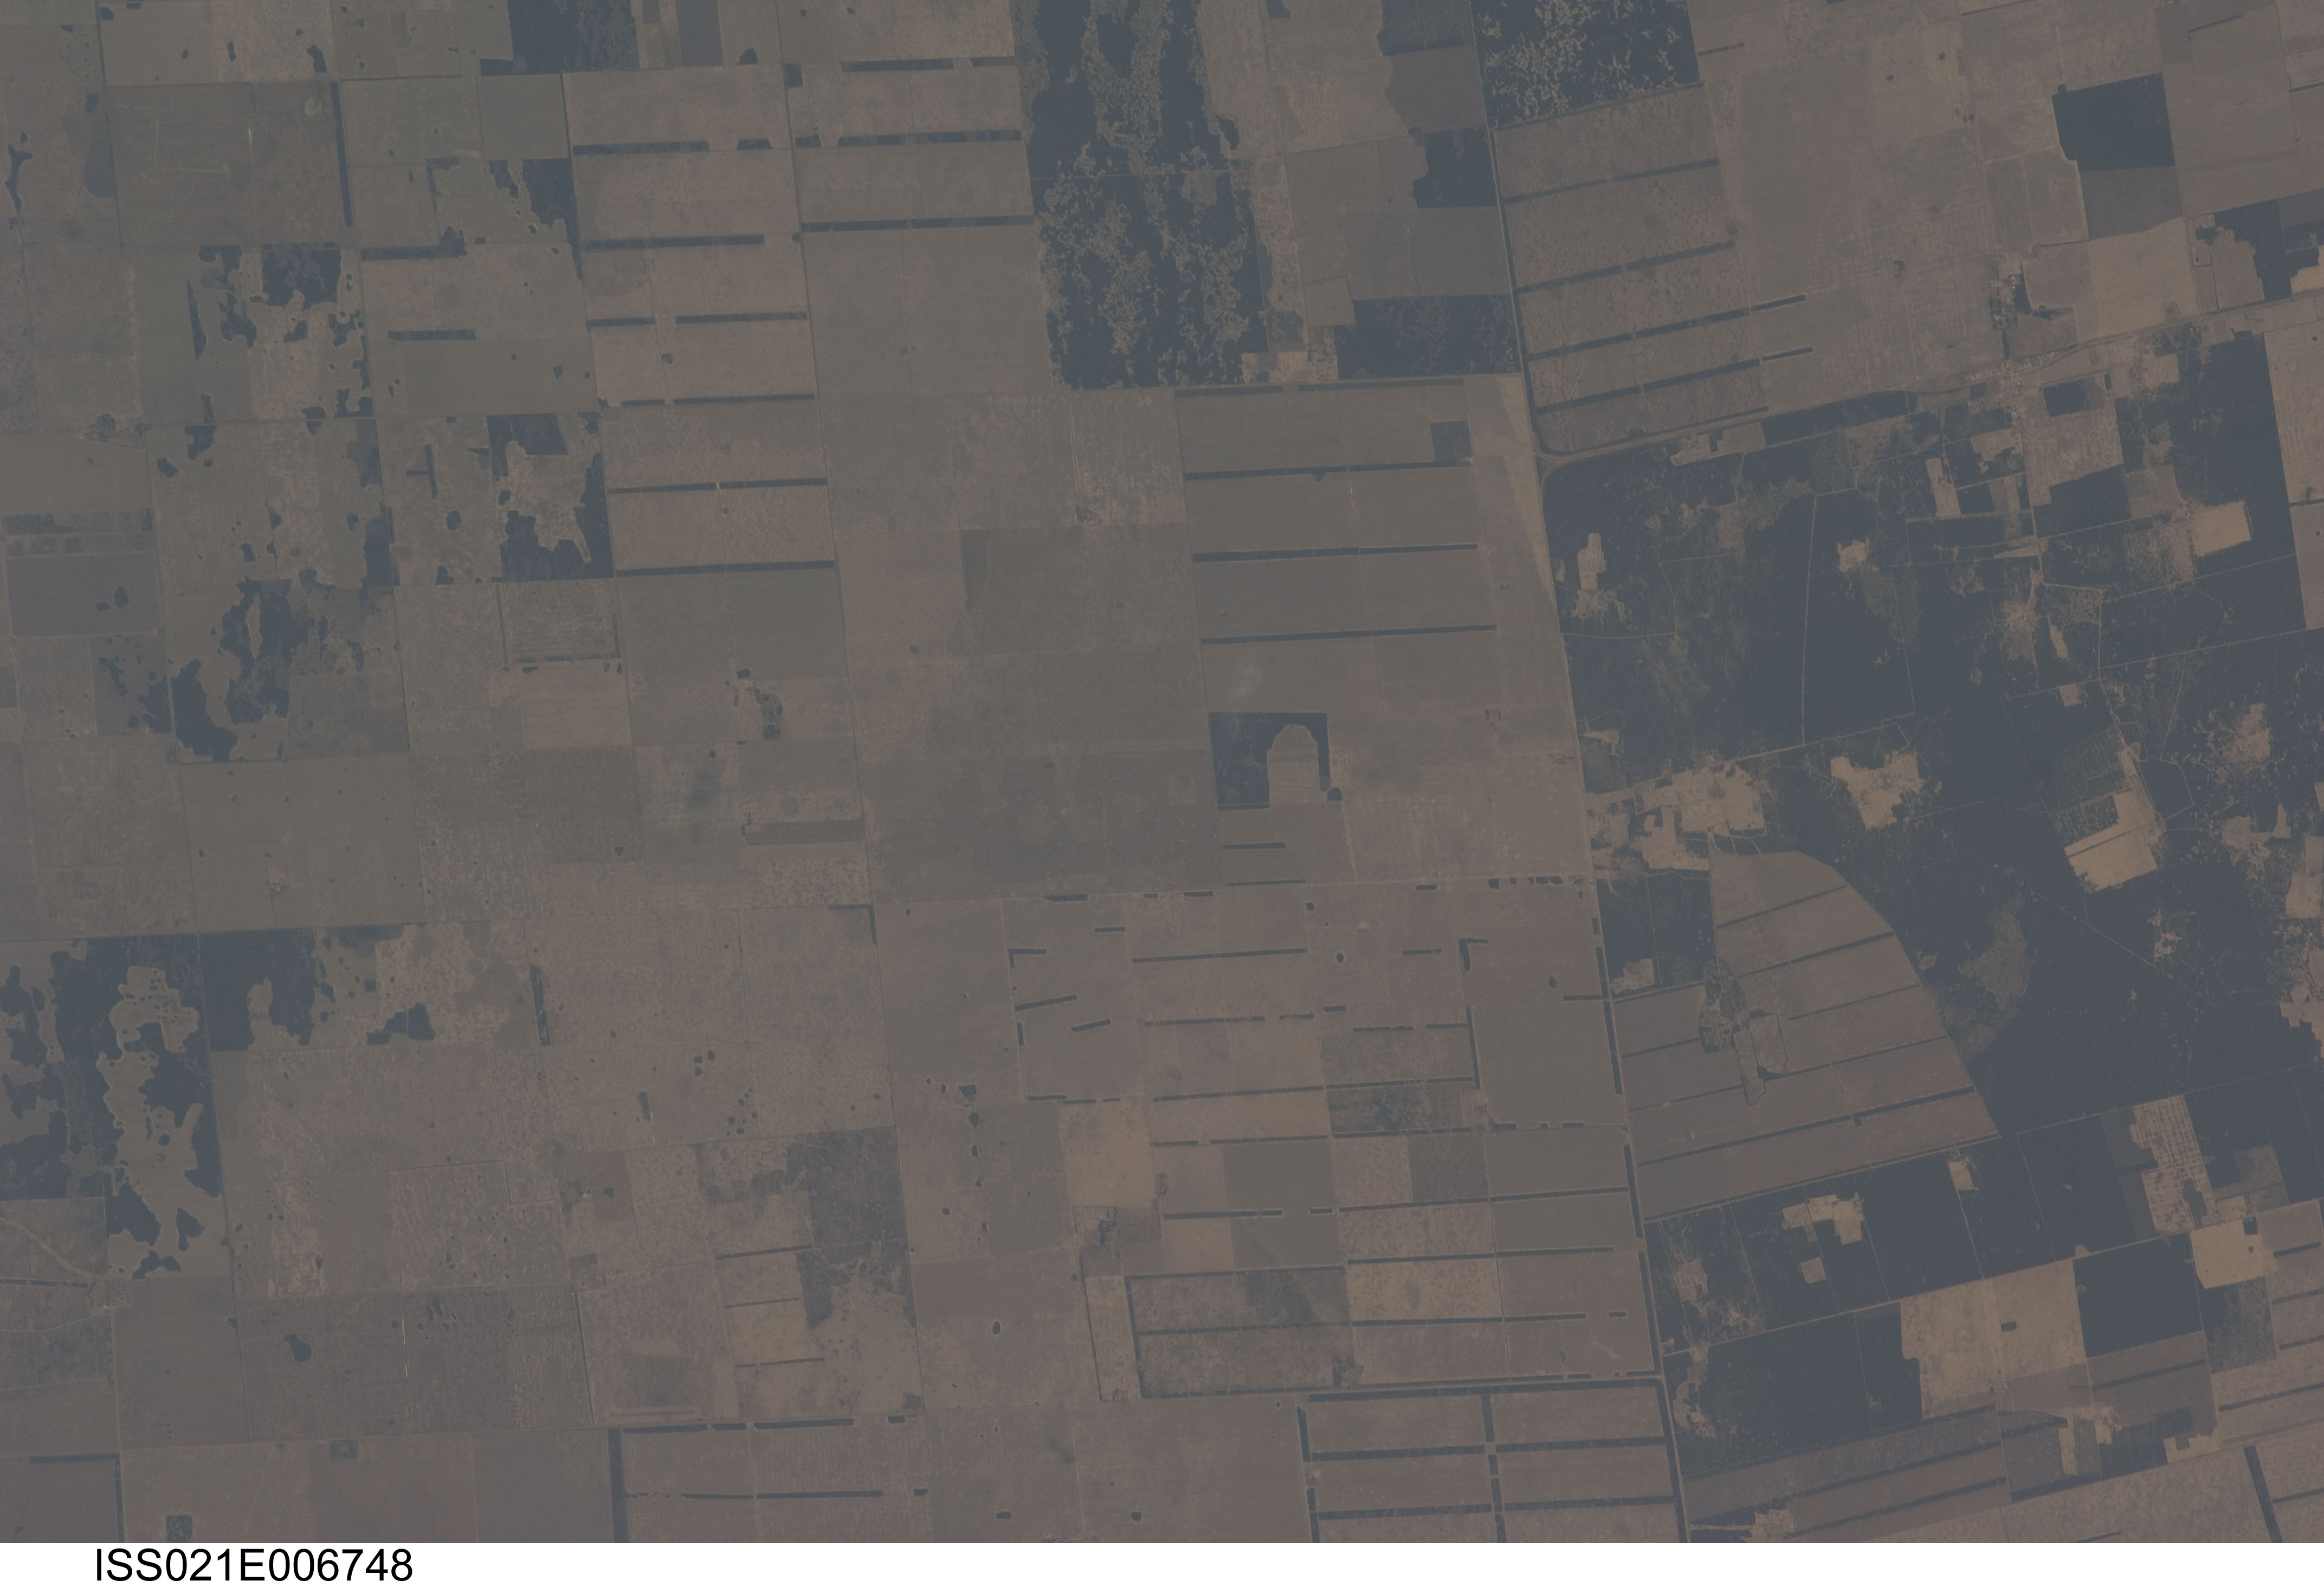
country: ARGENTINA
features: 9 DE JULIO ARGENTINA
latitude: -28.4
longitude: -61.7
